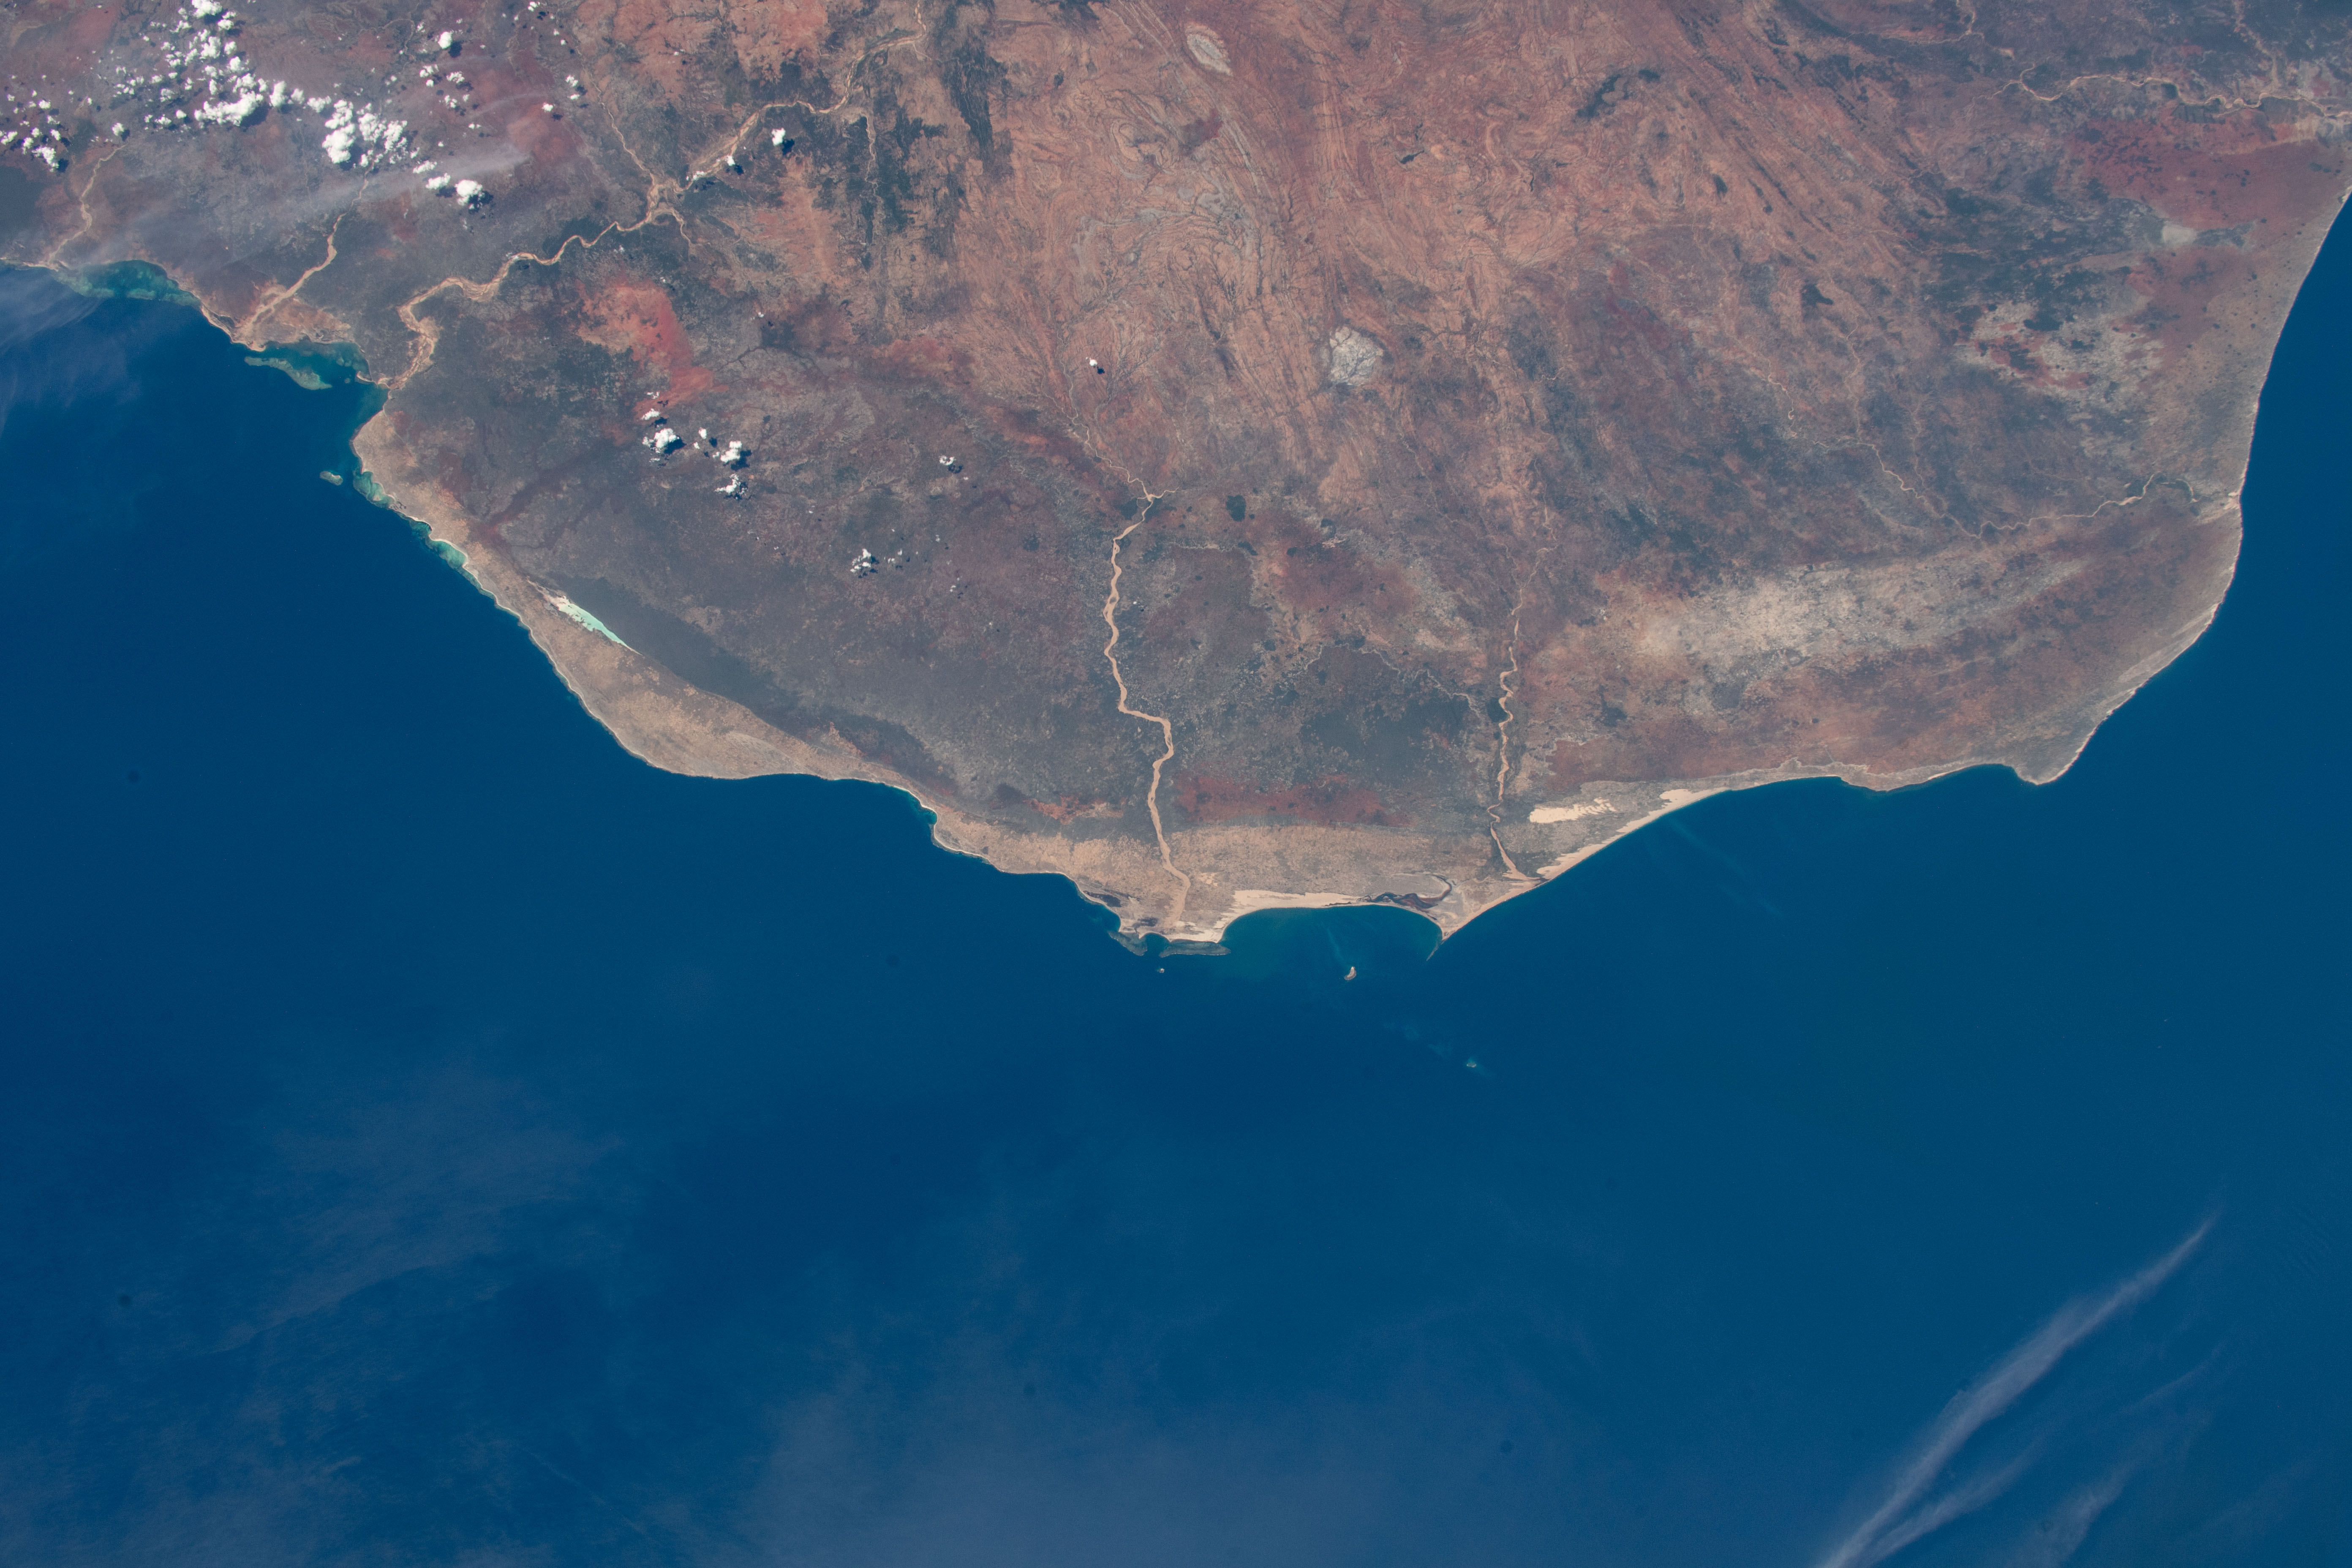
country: MADAGASCAR
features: LINTA RIVER, MENARANDRA RIVER, ONILAHY RIVER, FIHERENANA RIVER, TSIMANAMPETSOTA NATURE RESERVE
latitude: -25.0
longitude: 44.5
